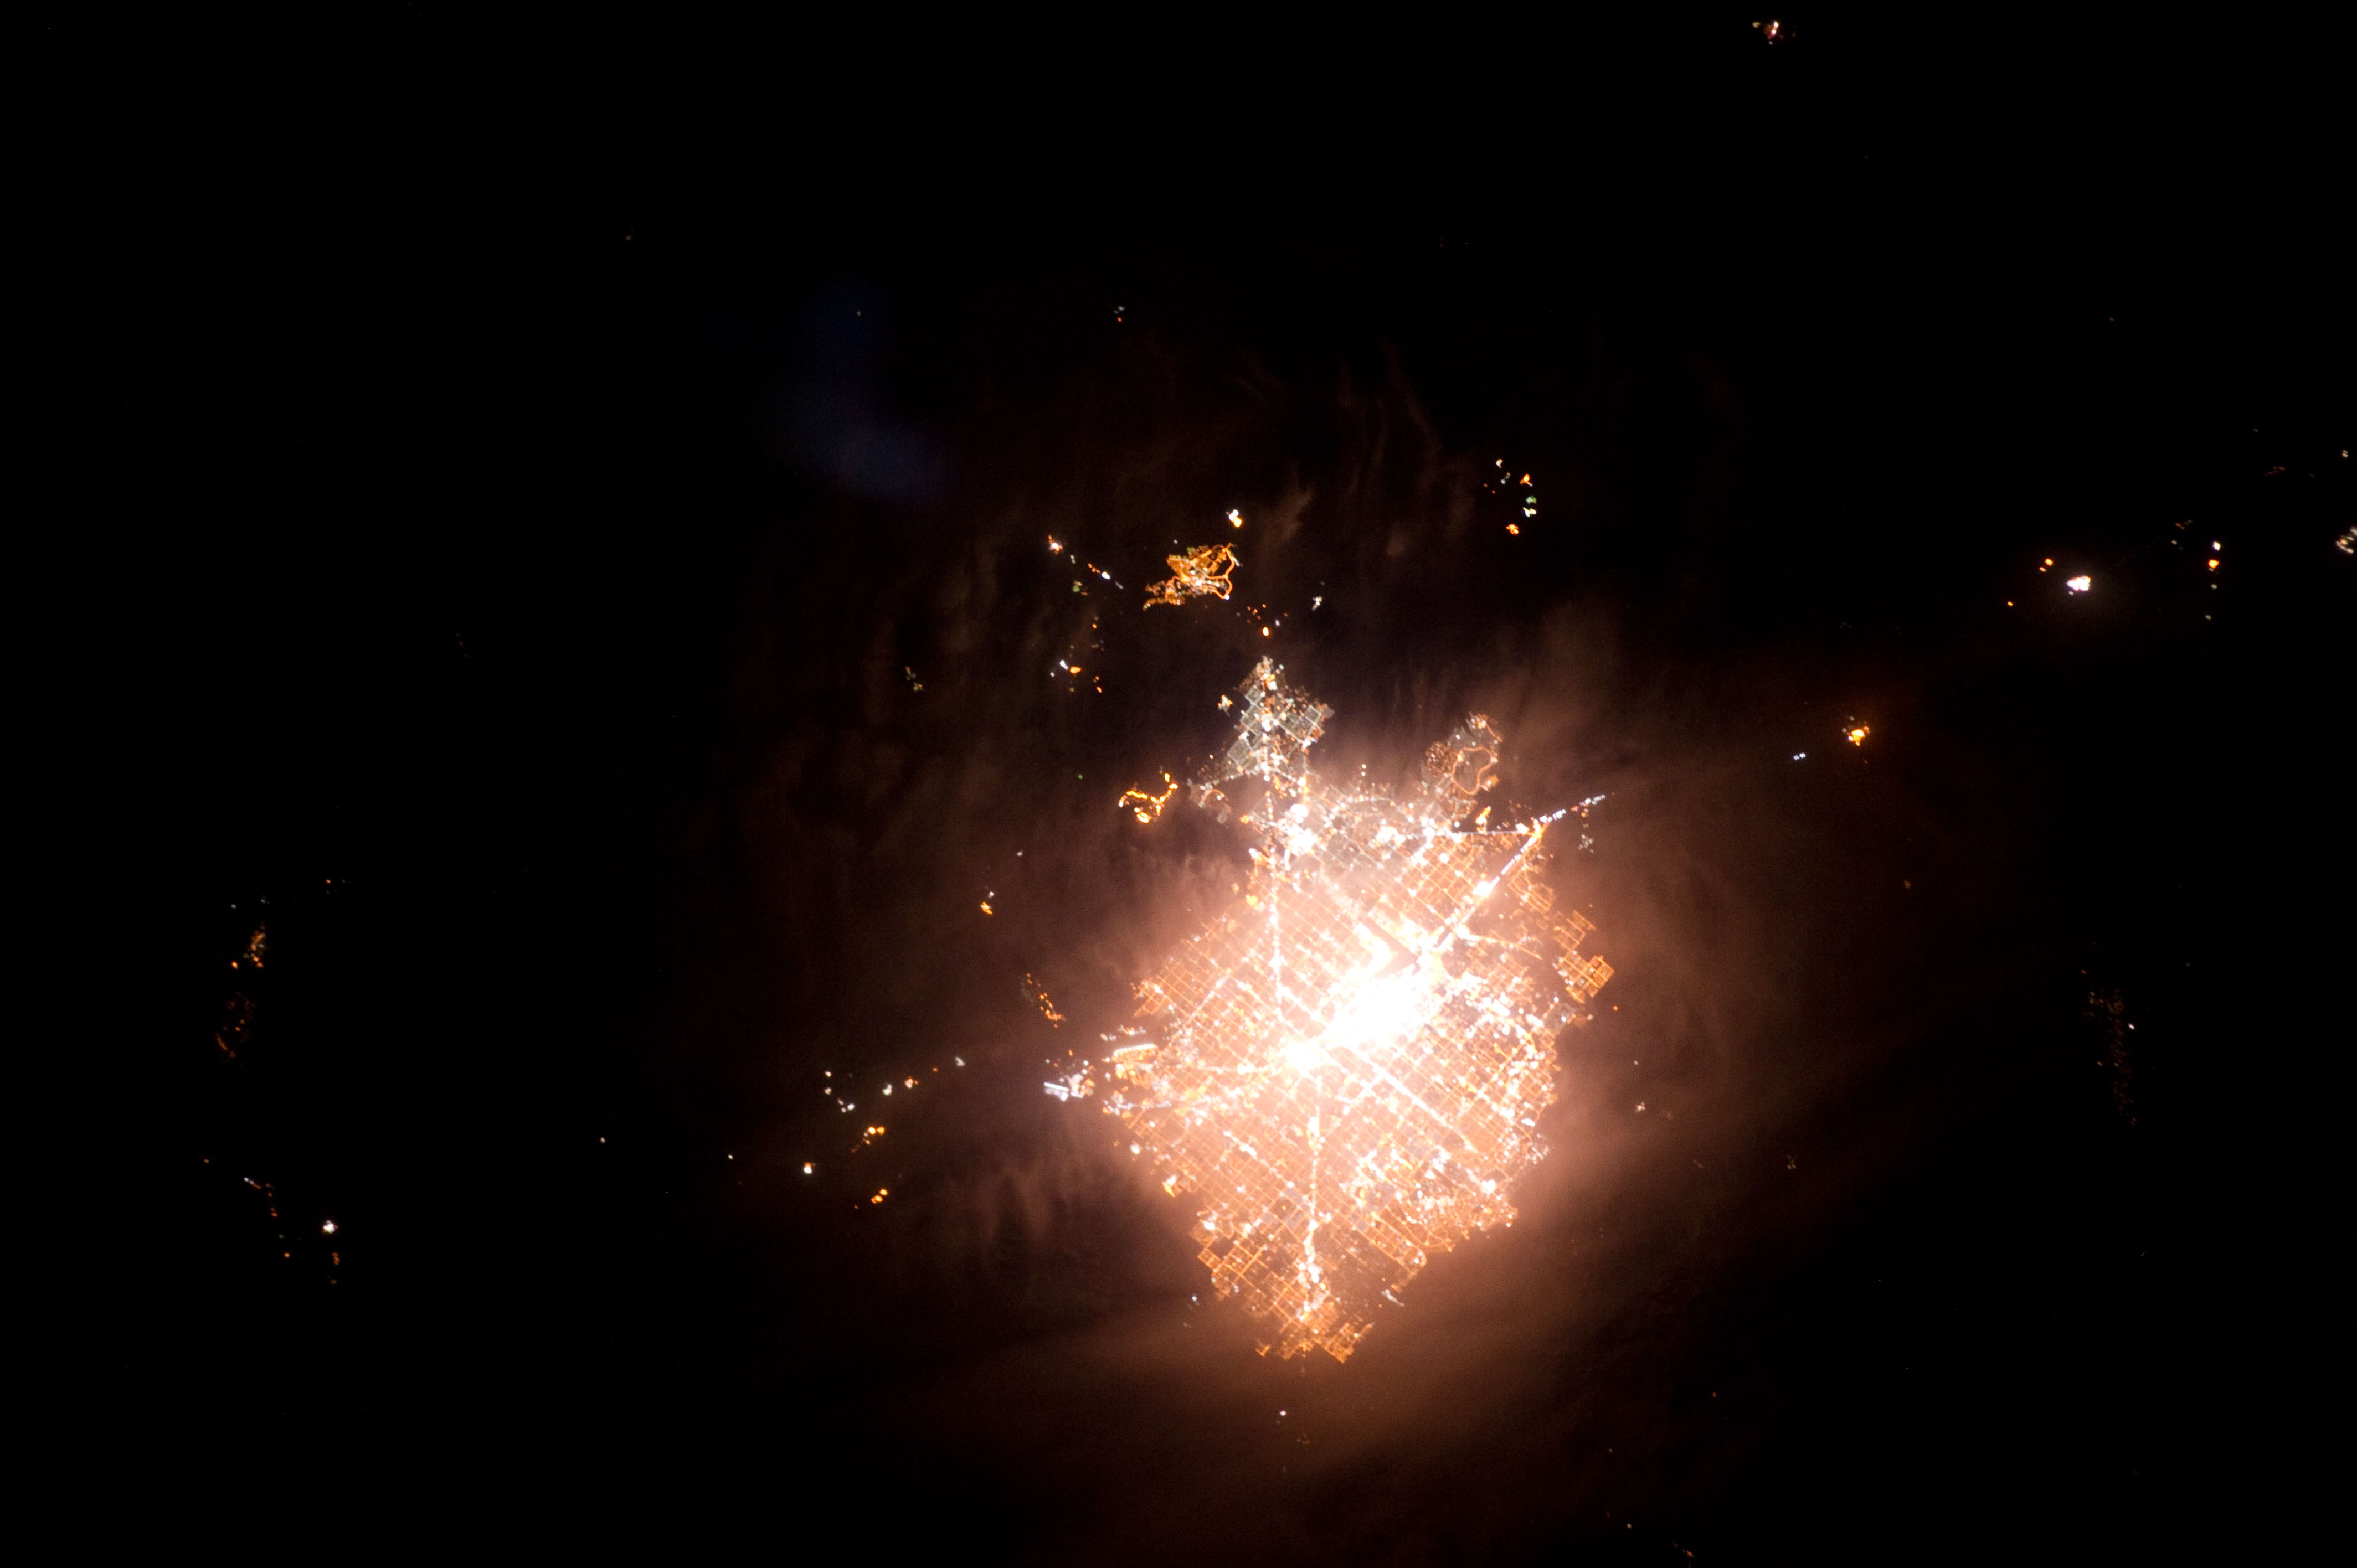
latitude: 36.0
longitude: -115.1
